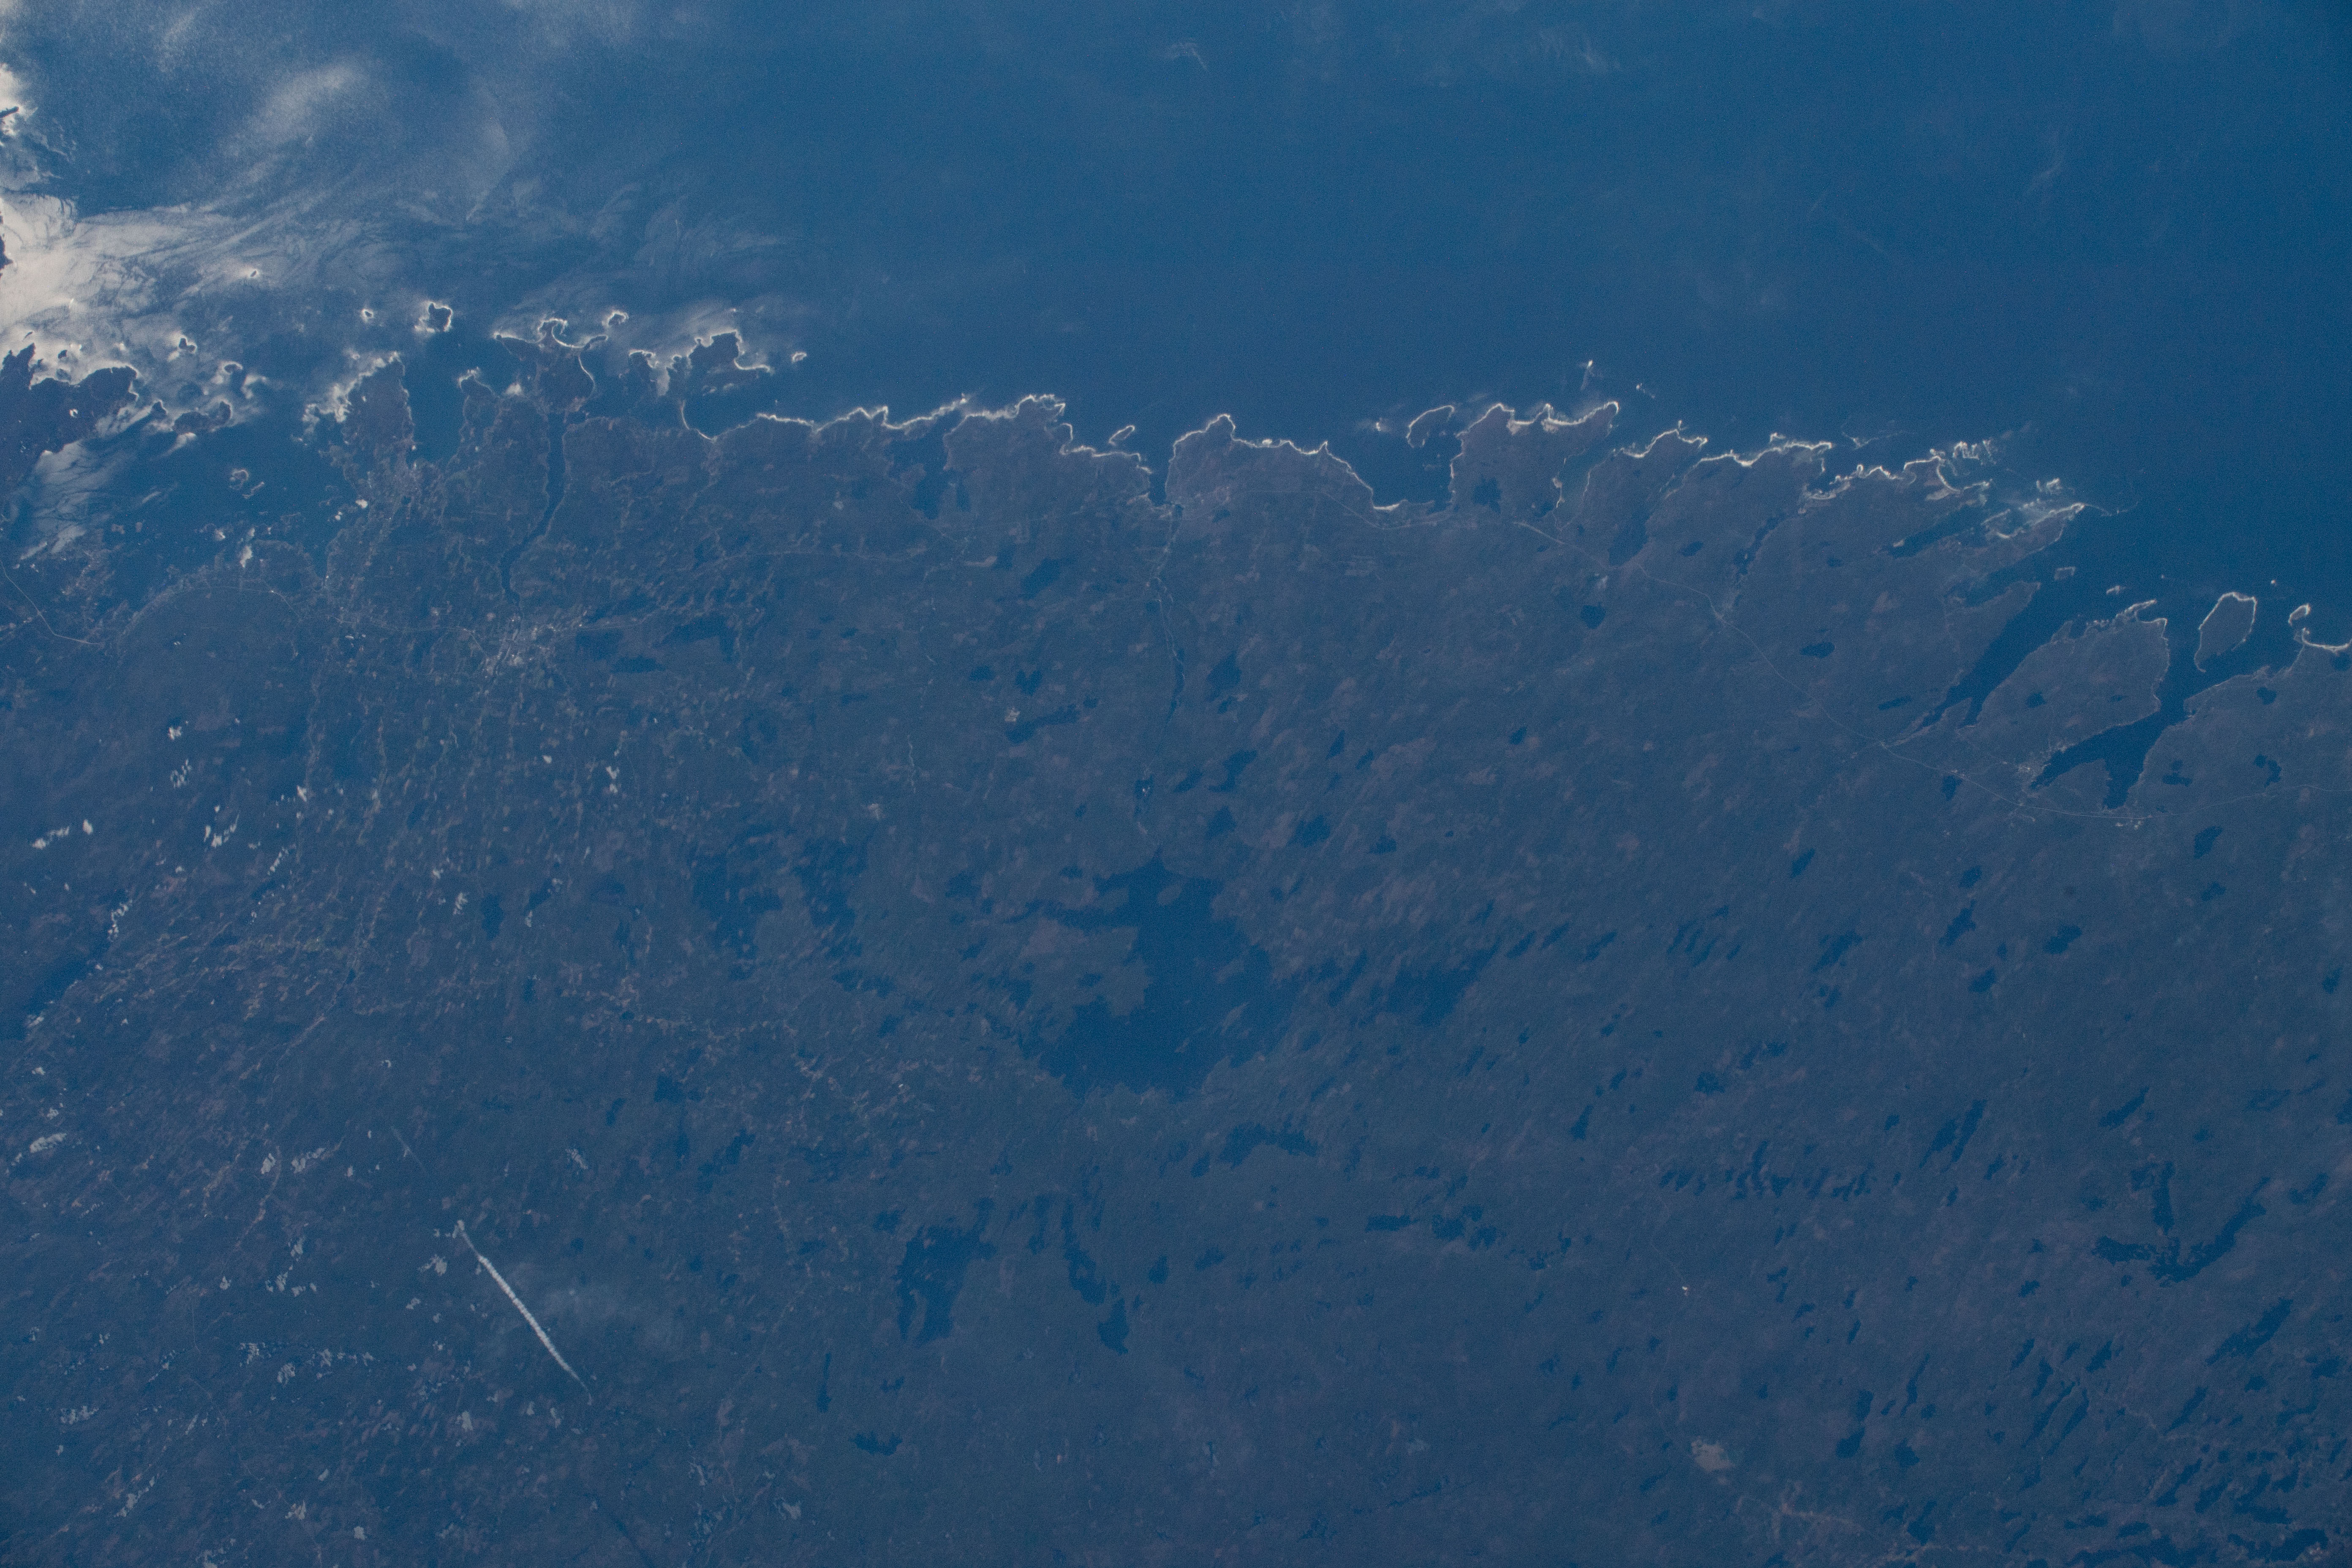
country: CANADA-NS
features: NOVA SCOTIA PENINSULA
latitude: 44.1
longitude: -65.0
